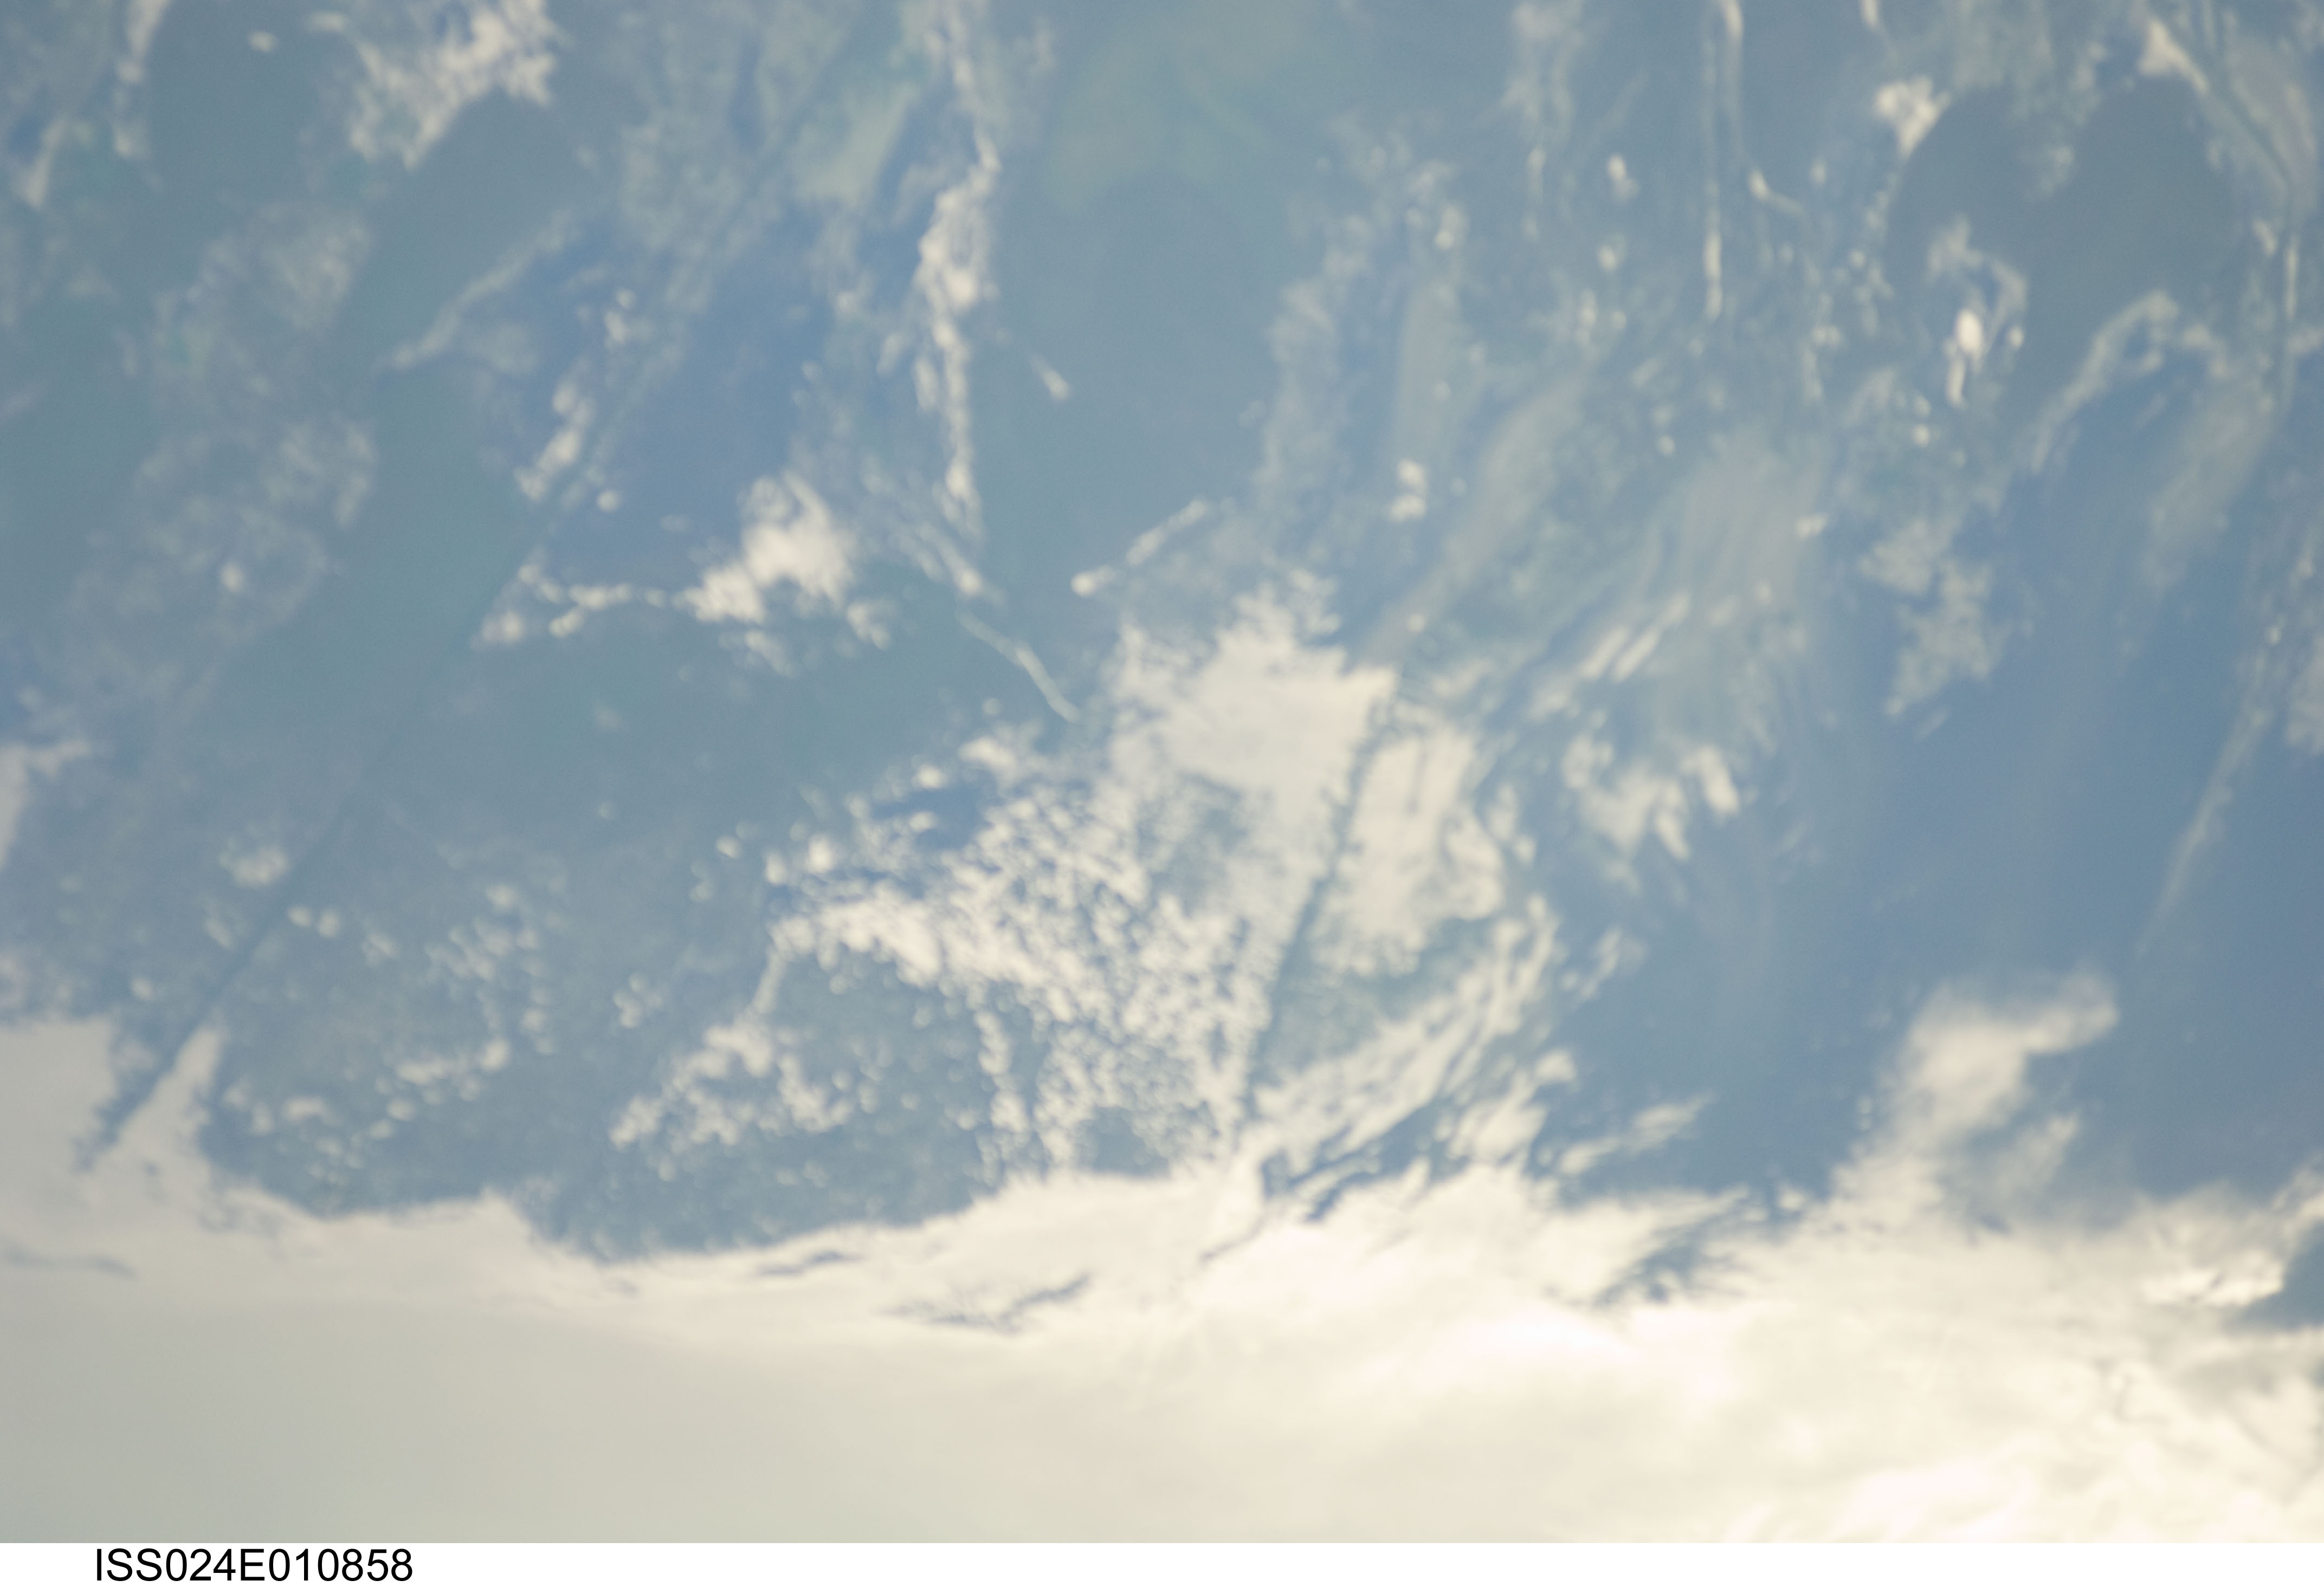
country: RUSSIAN FEDERATION
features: VOLGA DELTA, CHANNELS, CASPIAN SEA, SOFT
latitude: 45.8
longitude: 48.8
